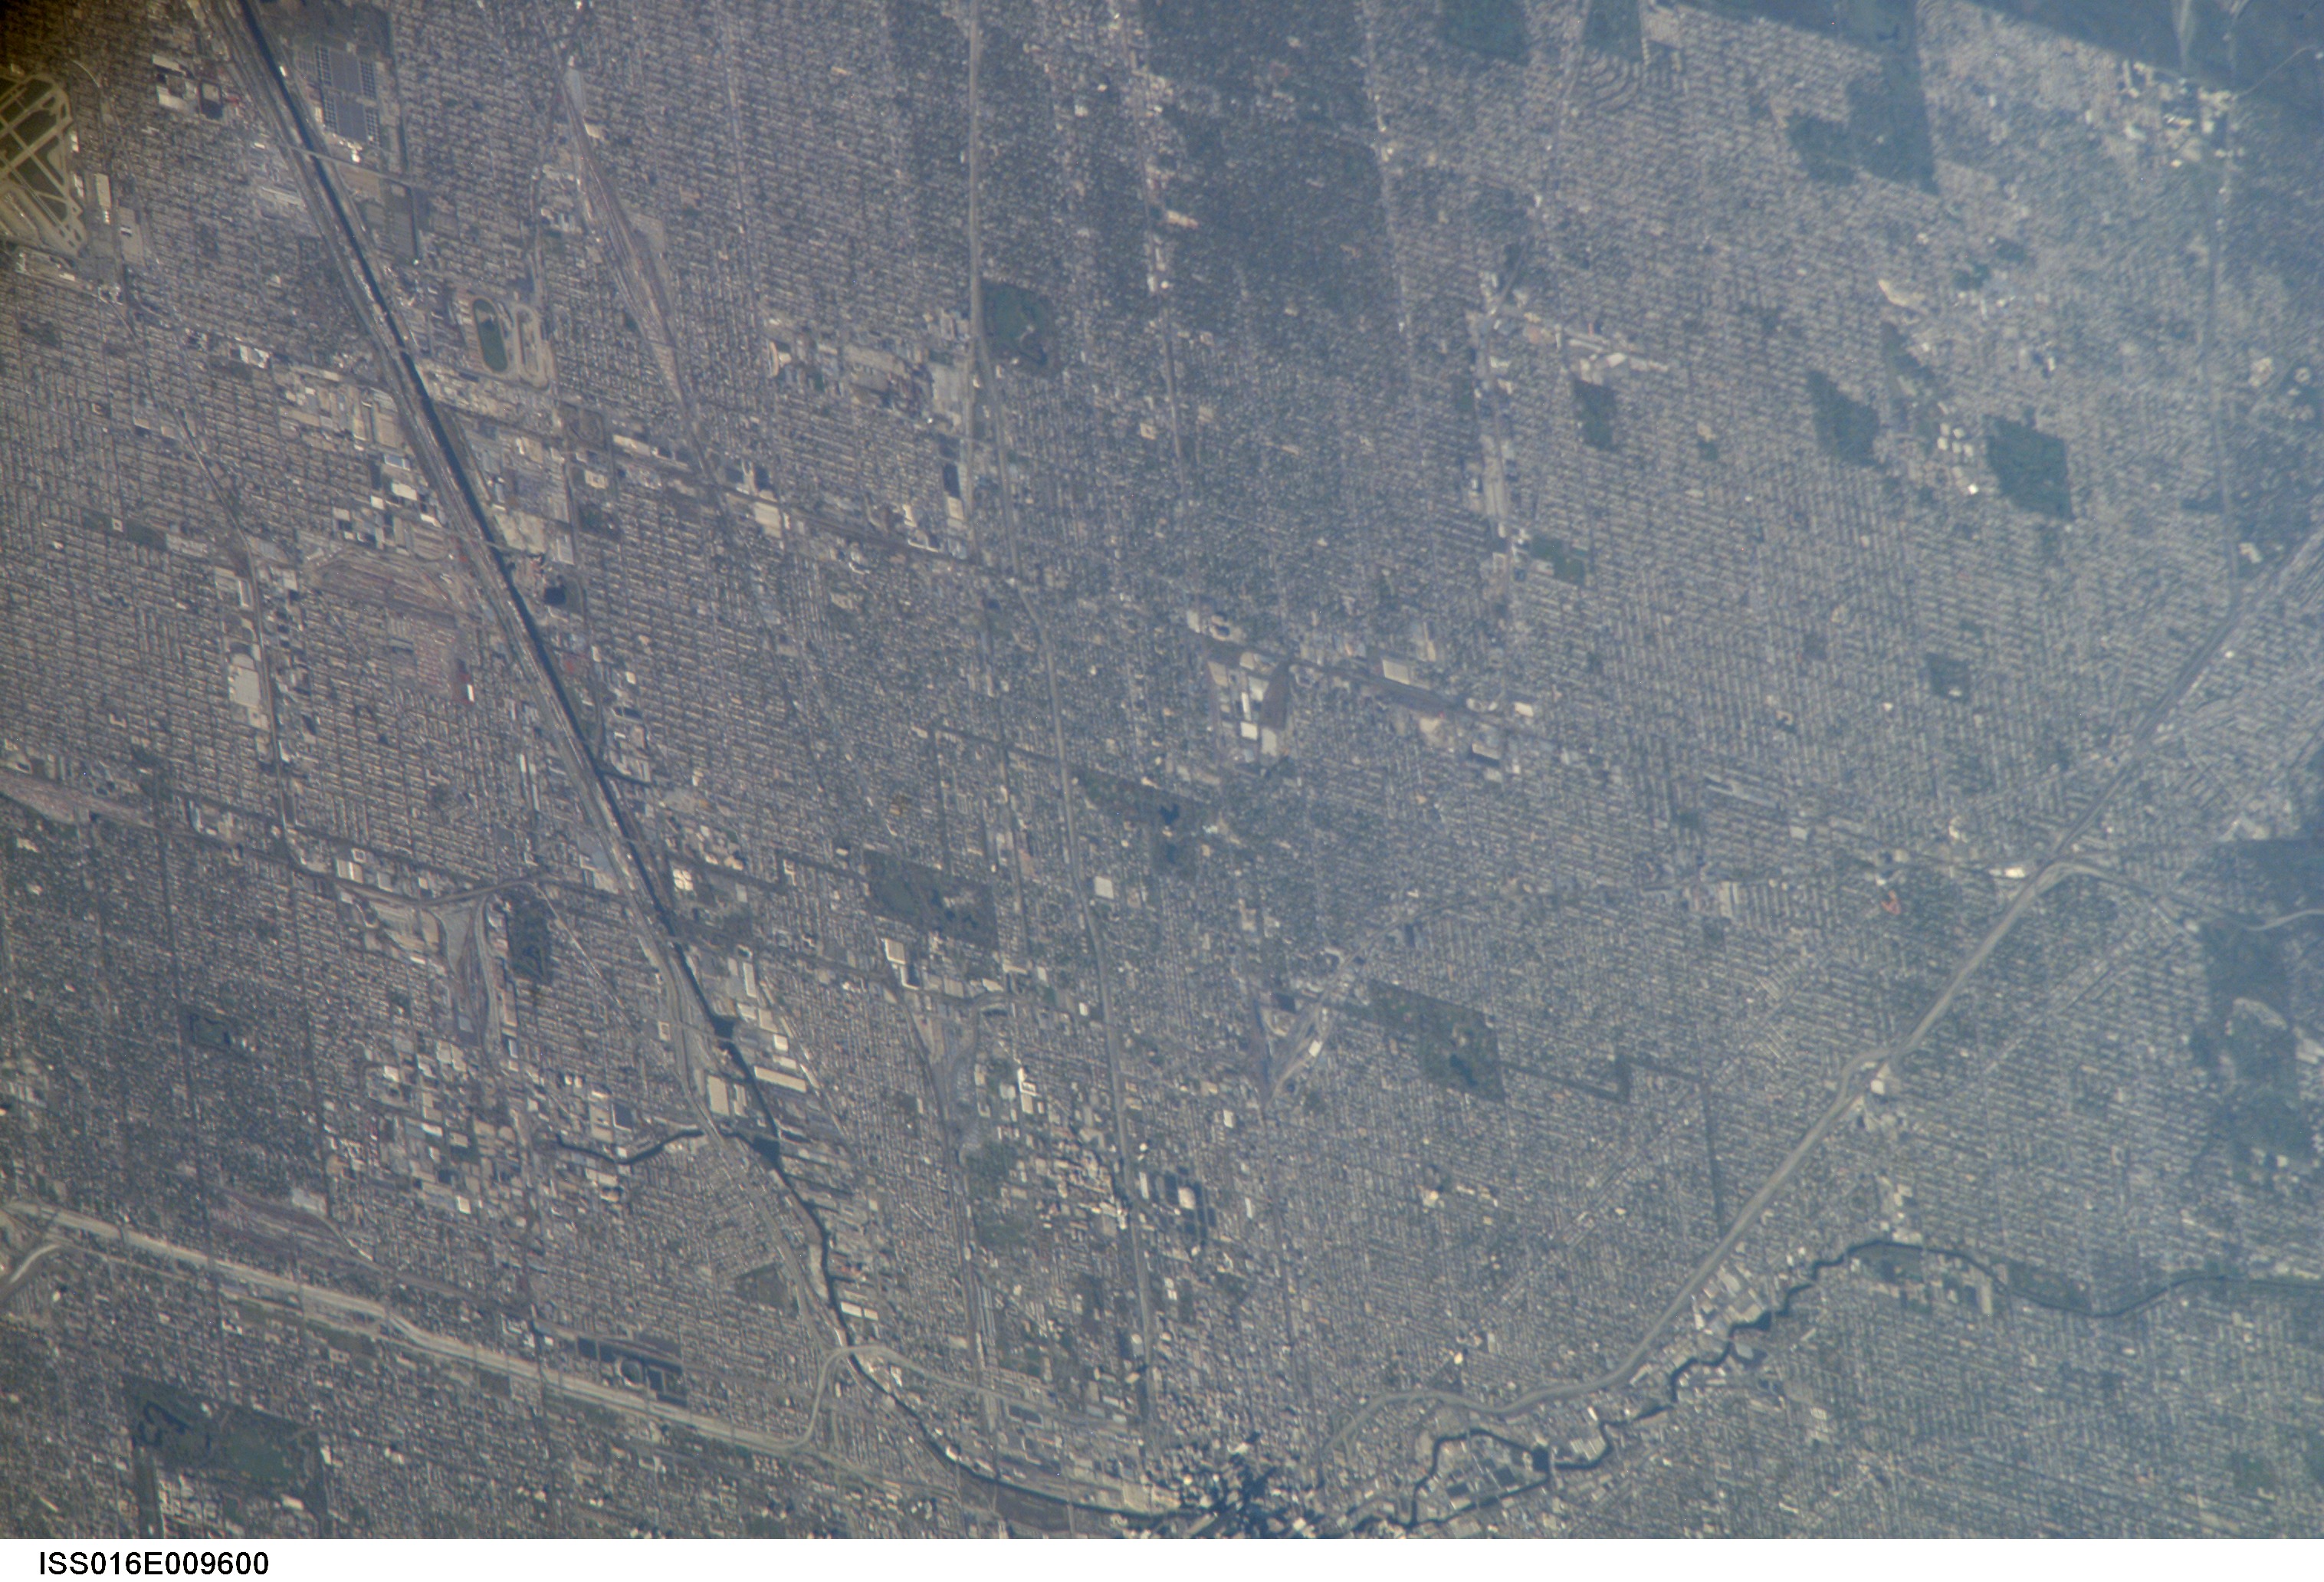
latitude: 41.9
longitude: -87.7
